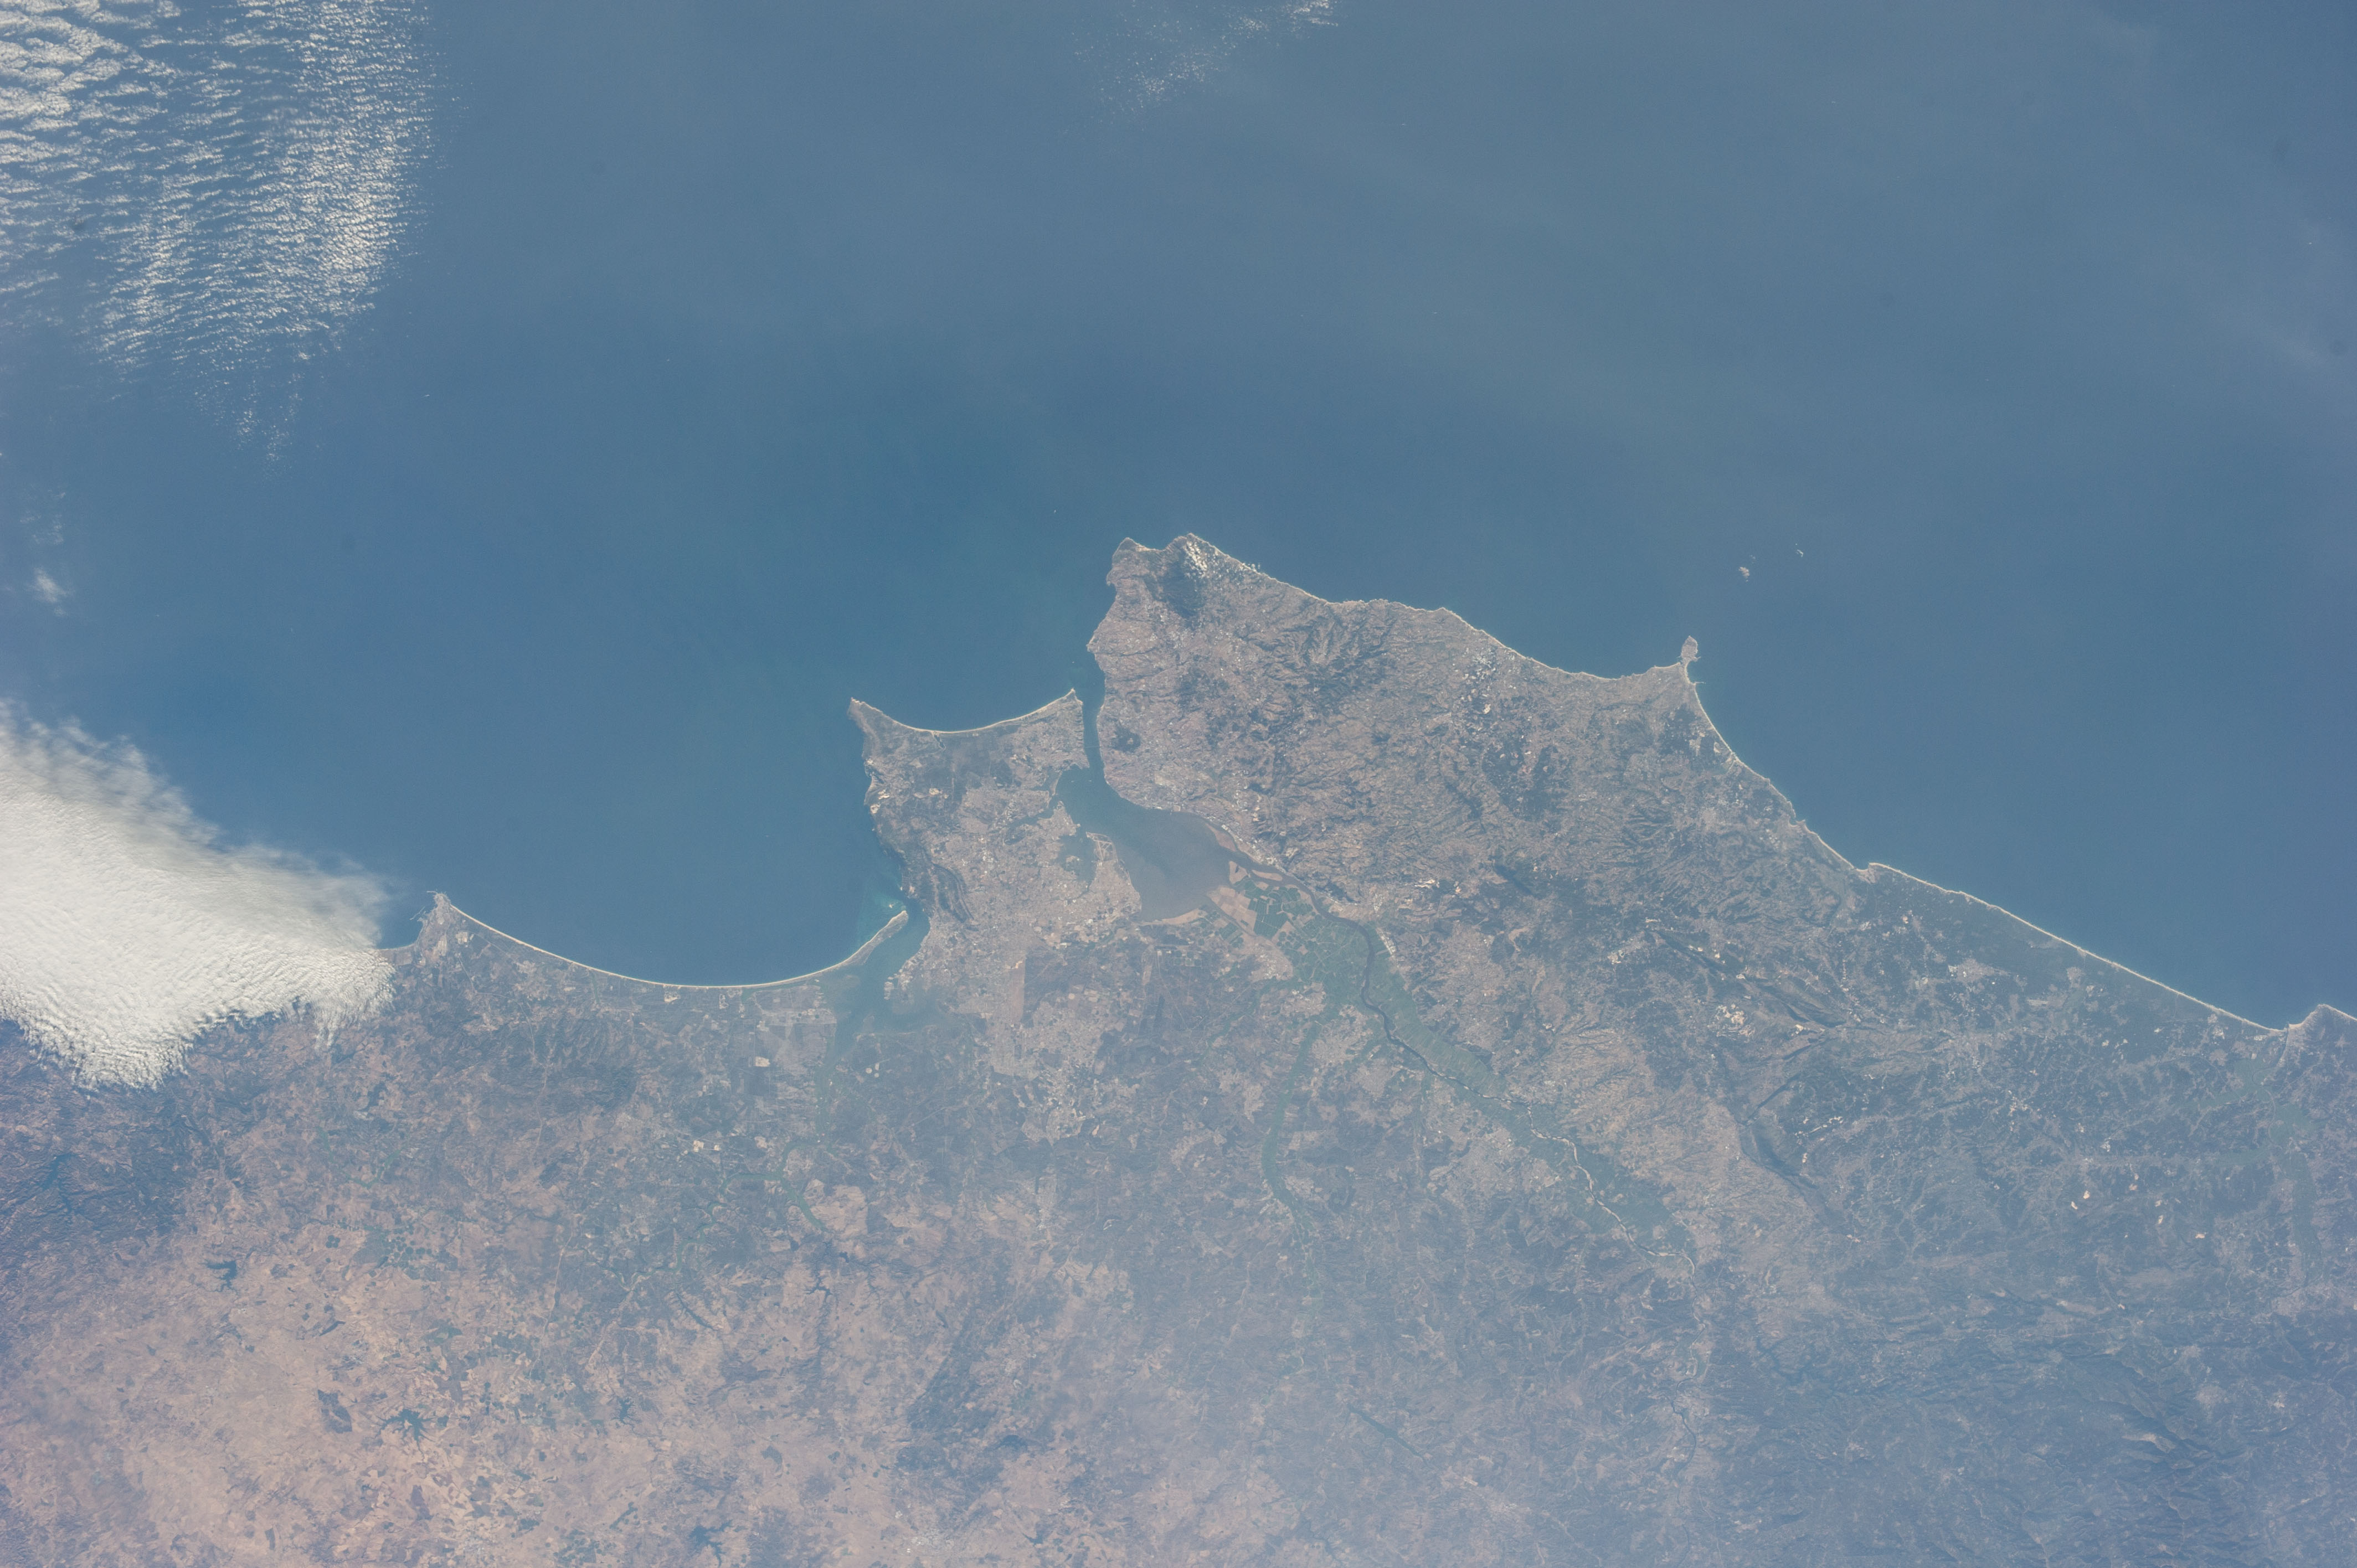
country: PORTUGAL
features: TAGUS RIVER, LISBON, SETUBAL MUNICIPALY, ATLANTIC OCEAN
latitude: 39.8
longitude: -9.1
